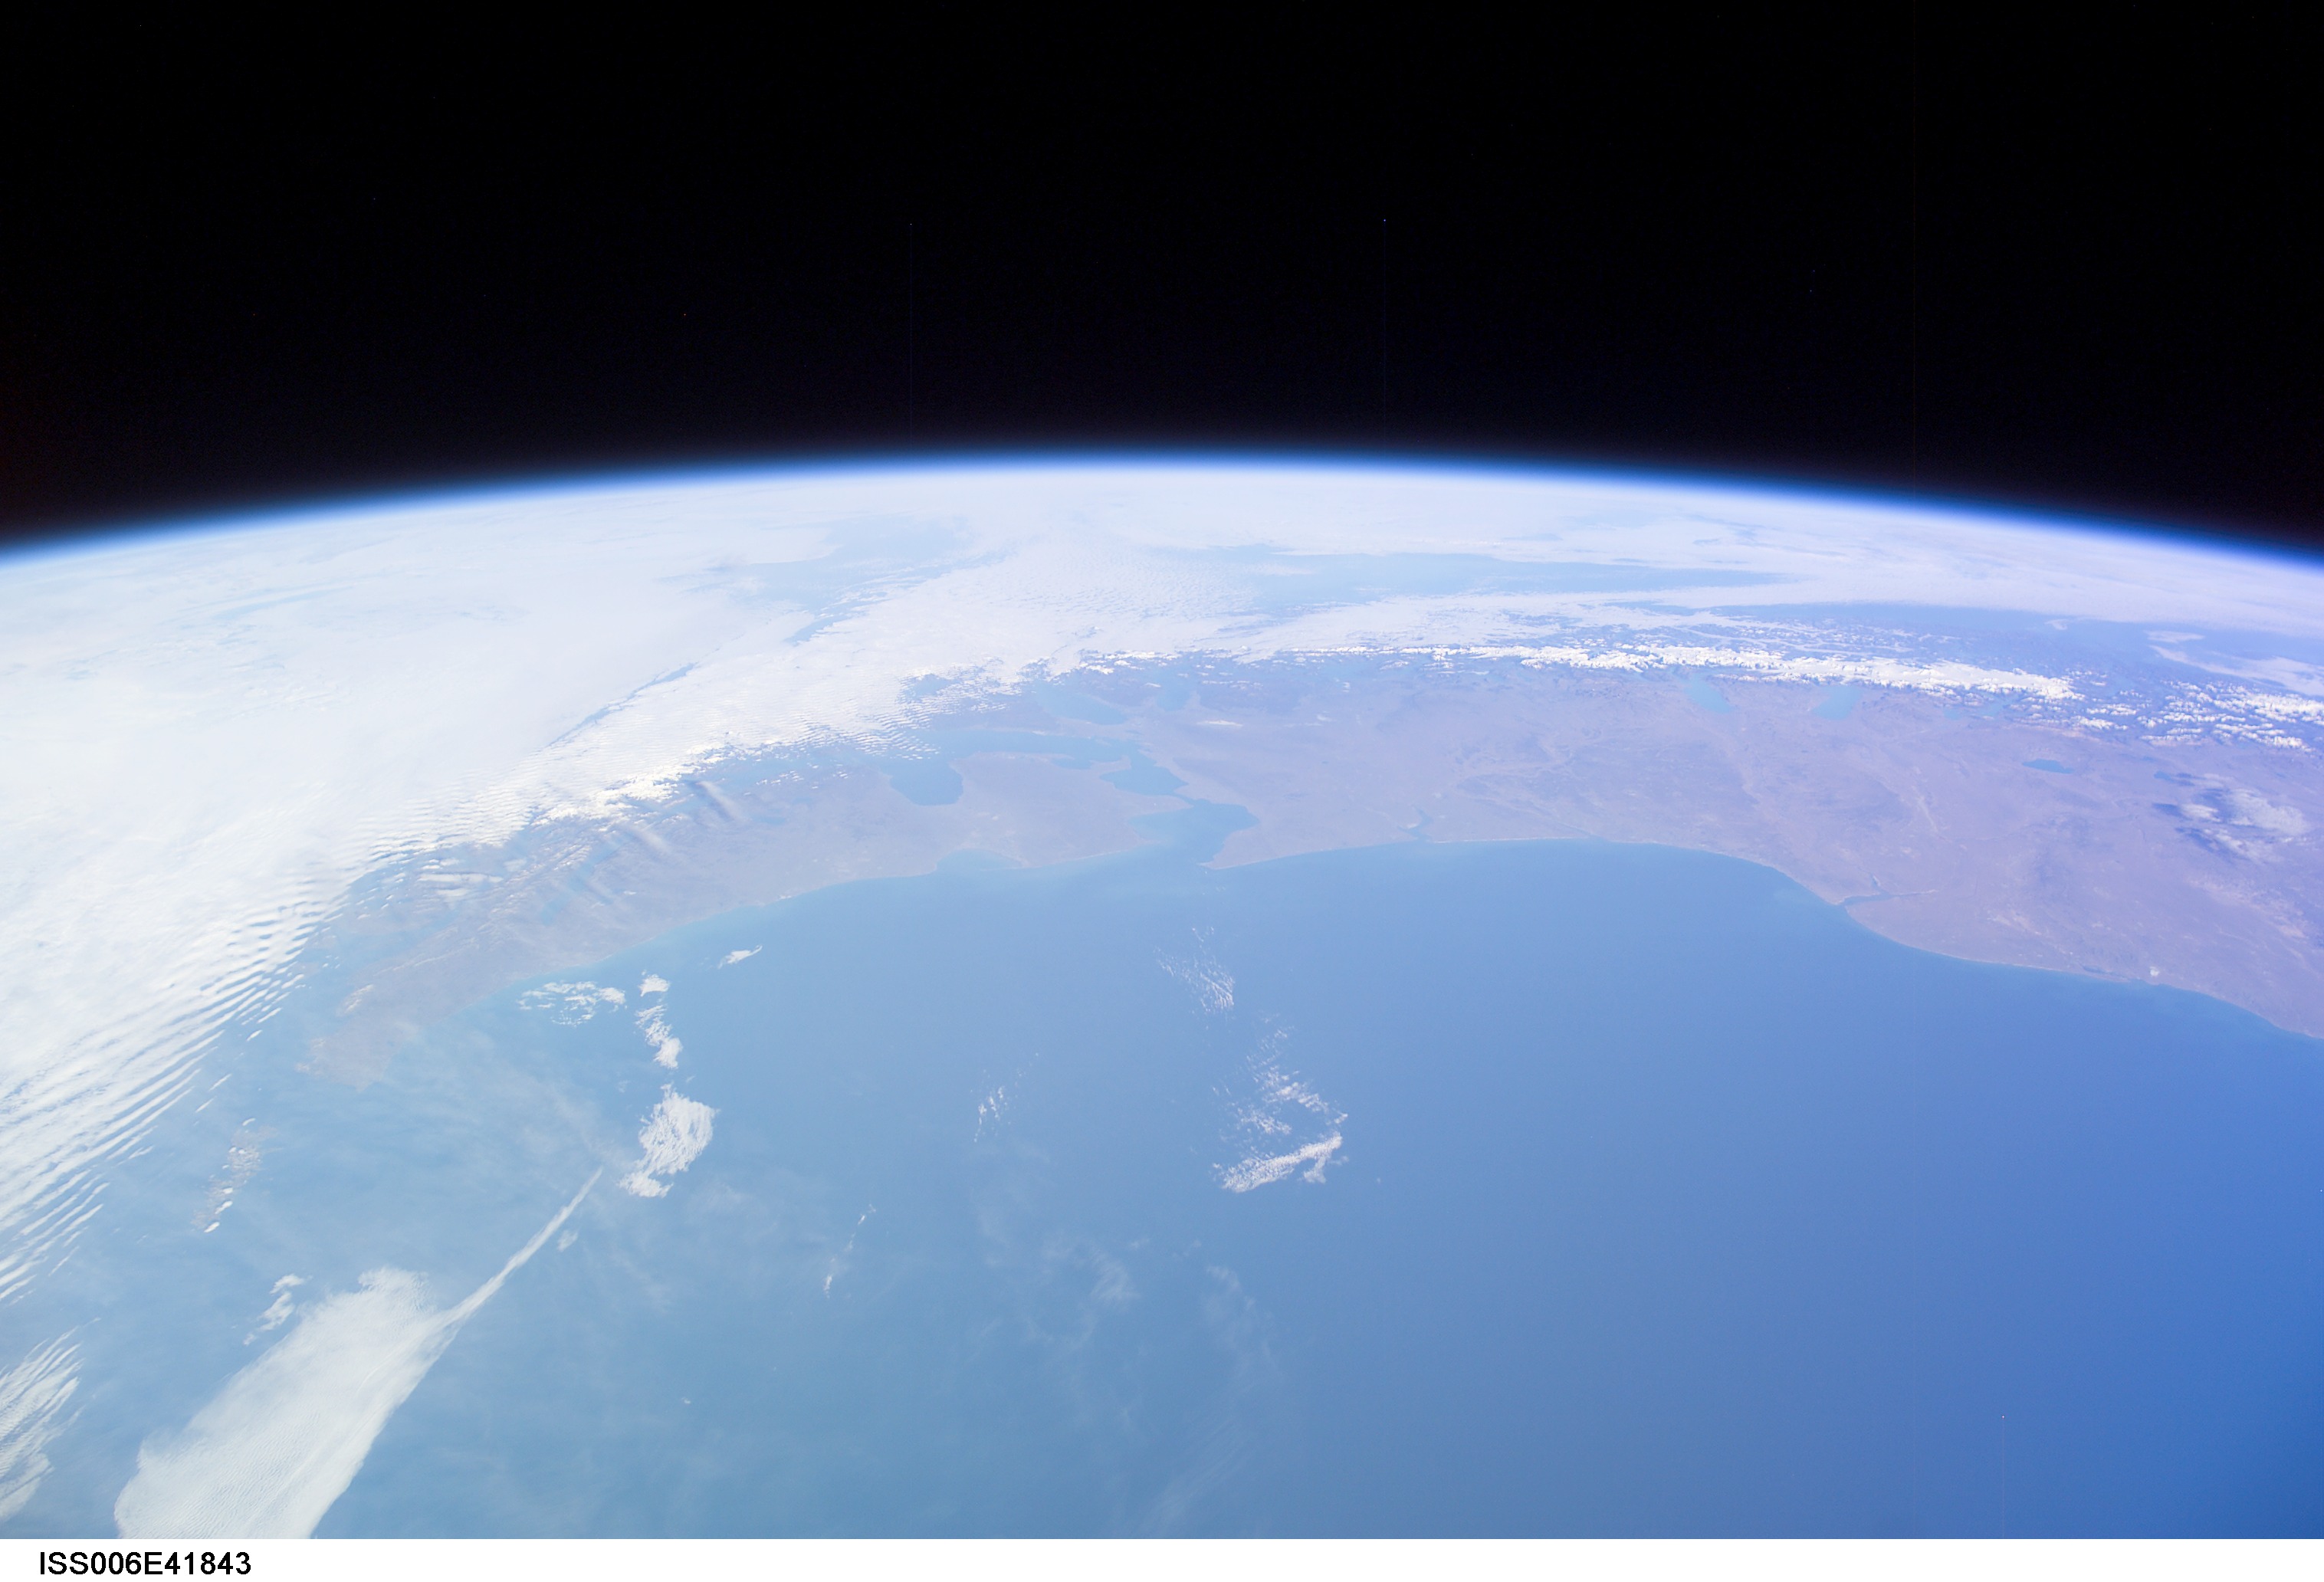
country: CHILE
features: PAN-STRAIT OF MAGELLAN
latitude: -53.0
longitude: -71.0
